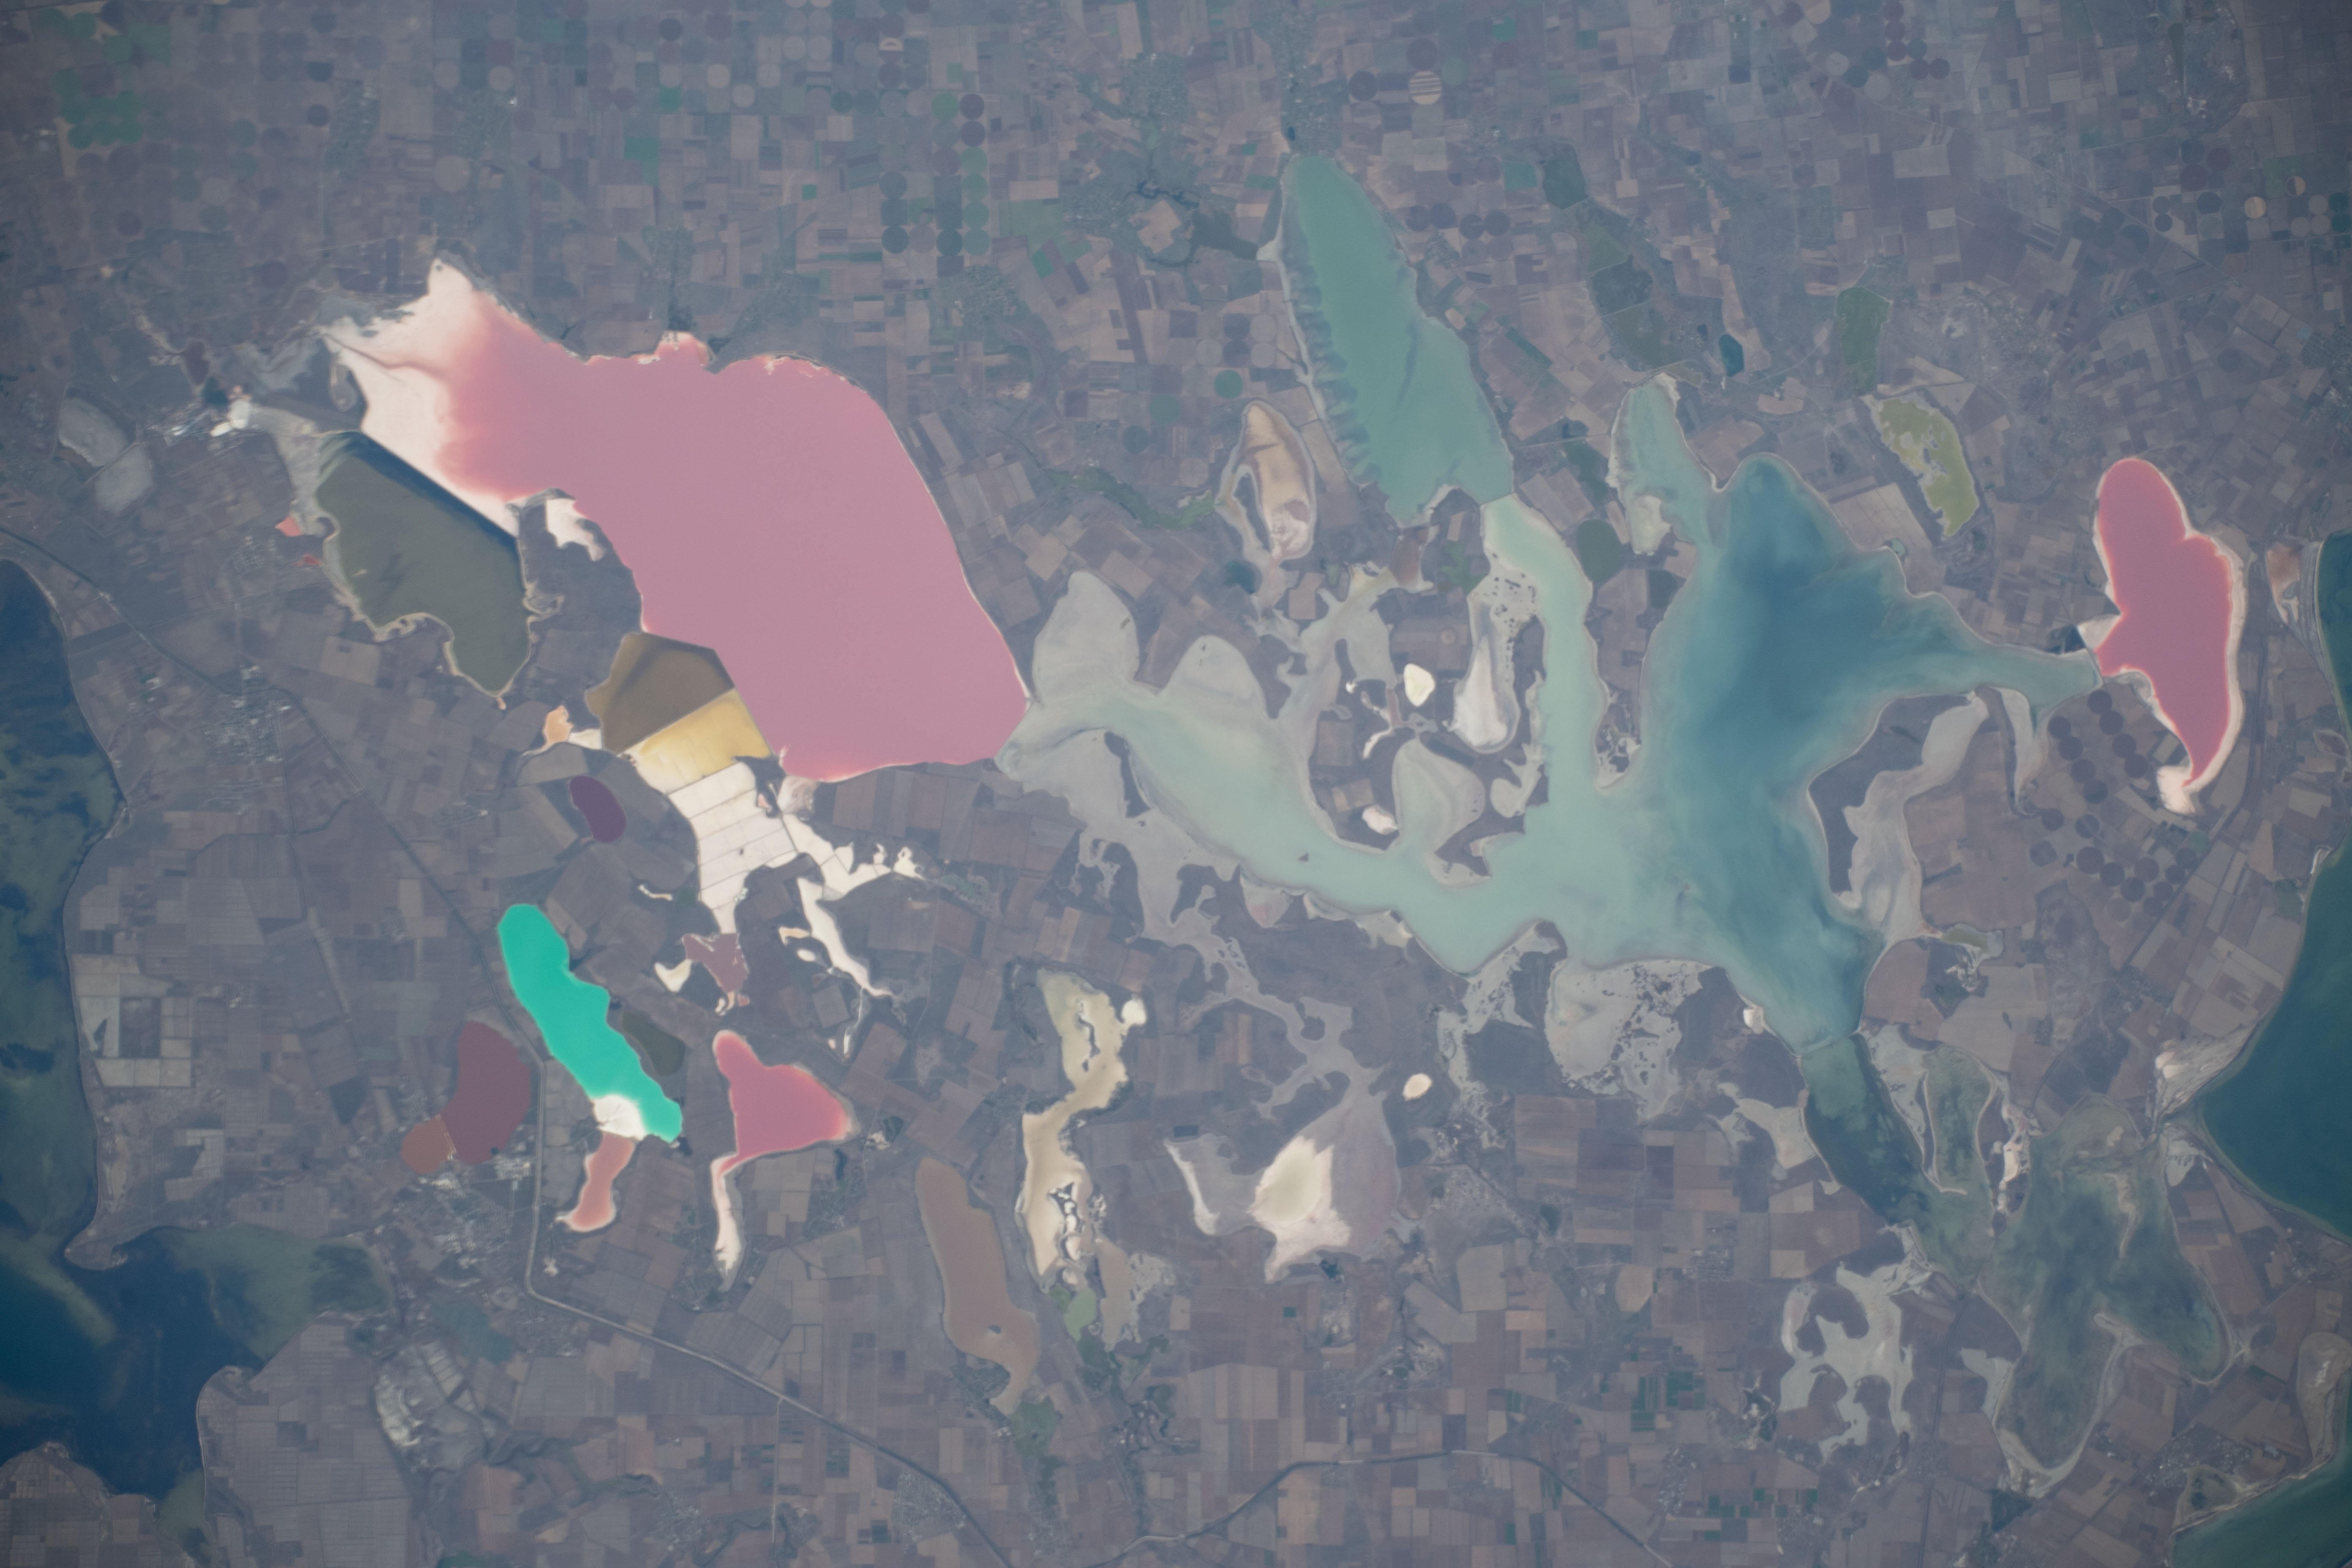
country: UKRAINE
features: KRASNE LAKE
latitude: 46.1
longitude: 34.2
